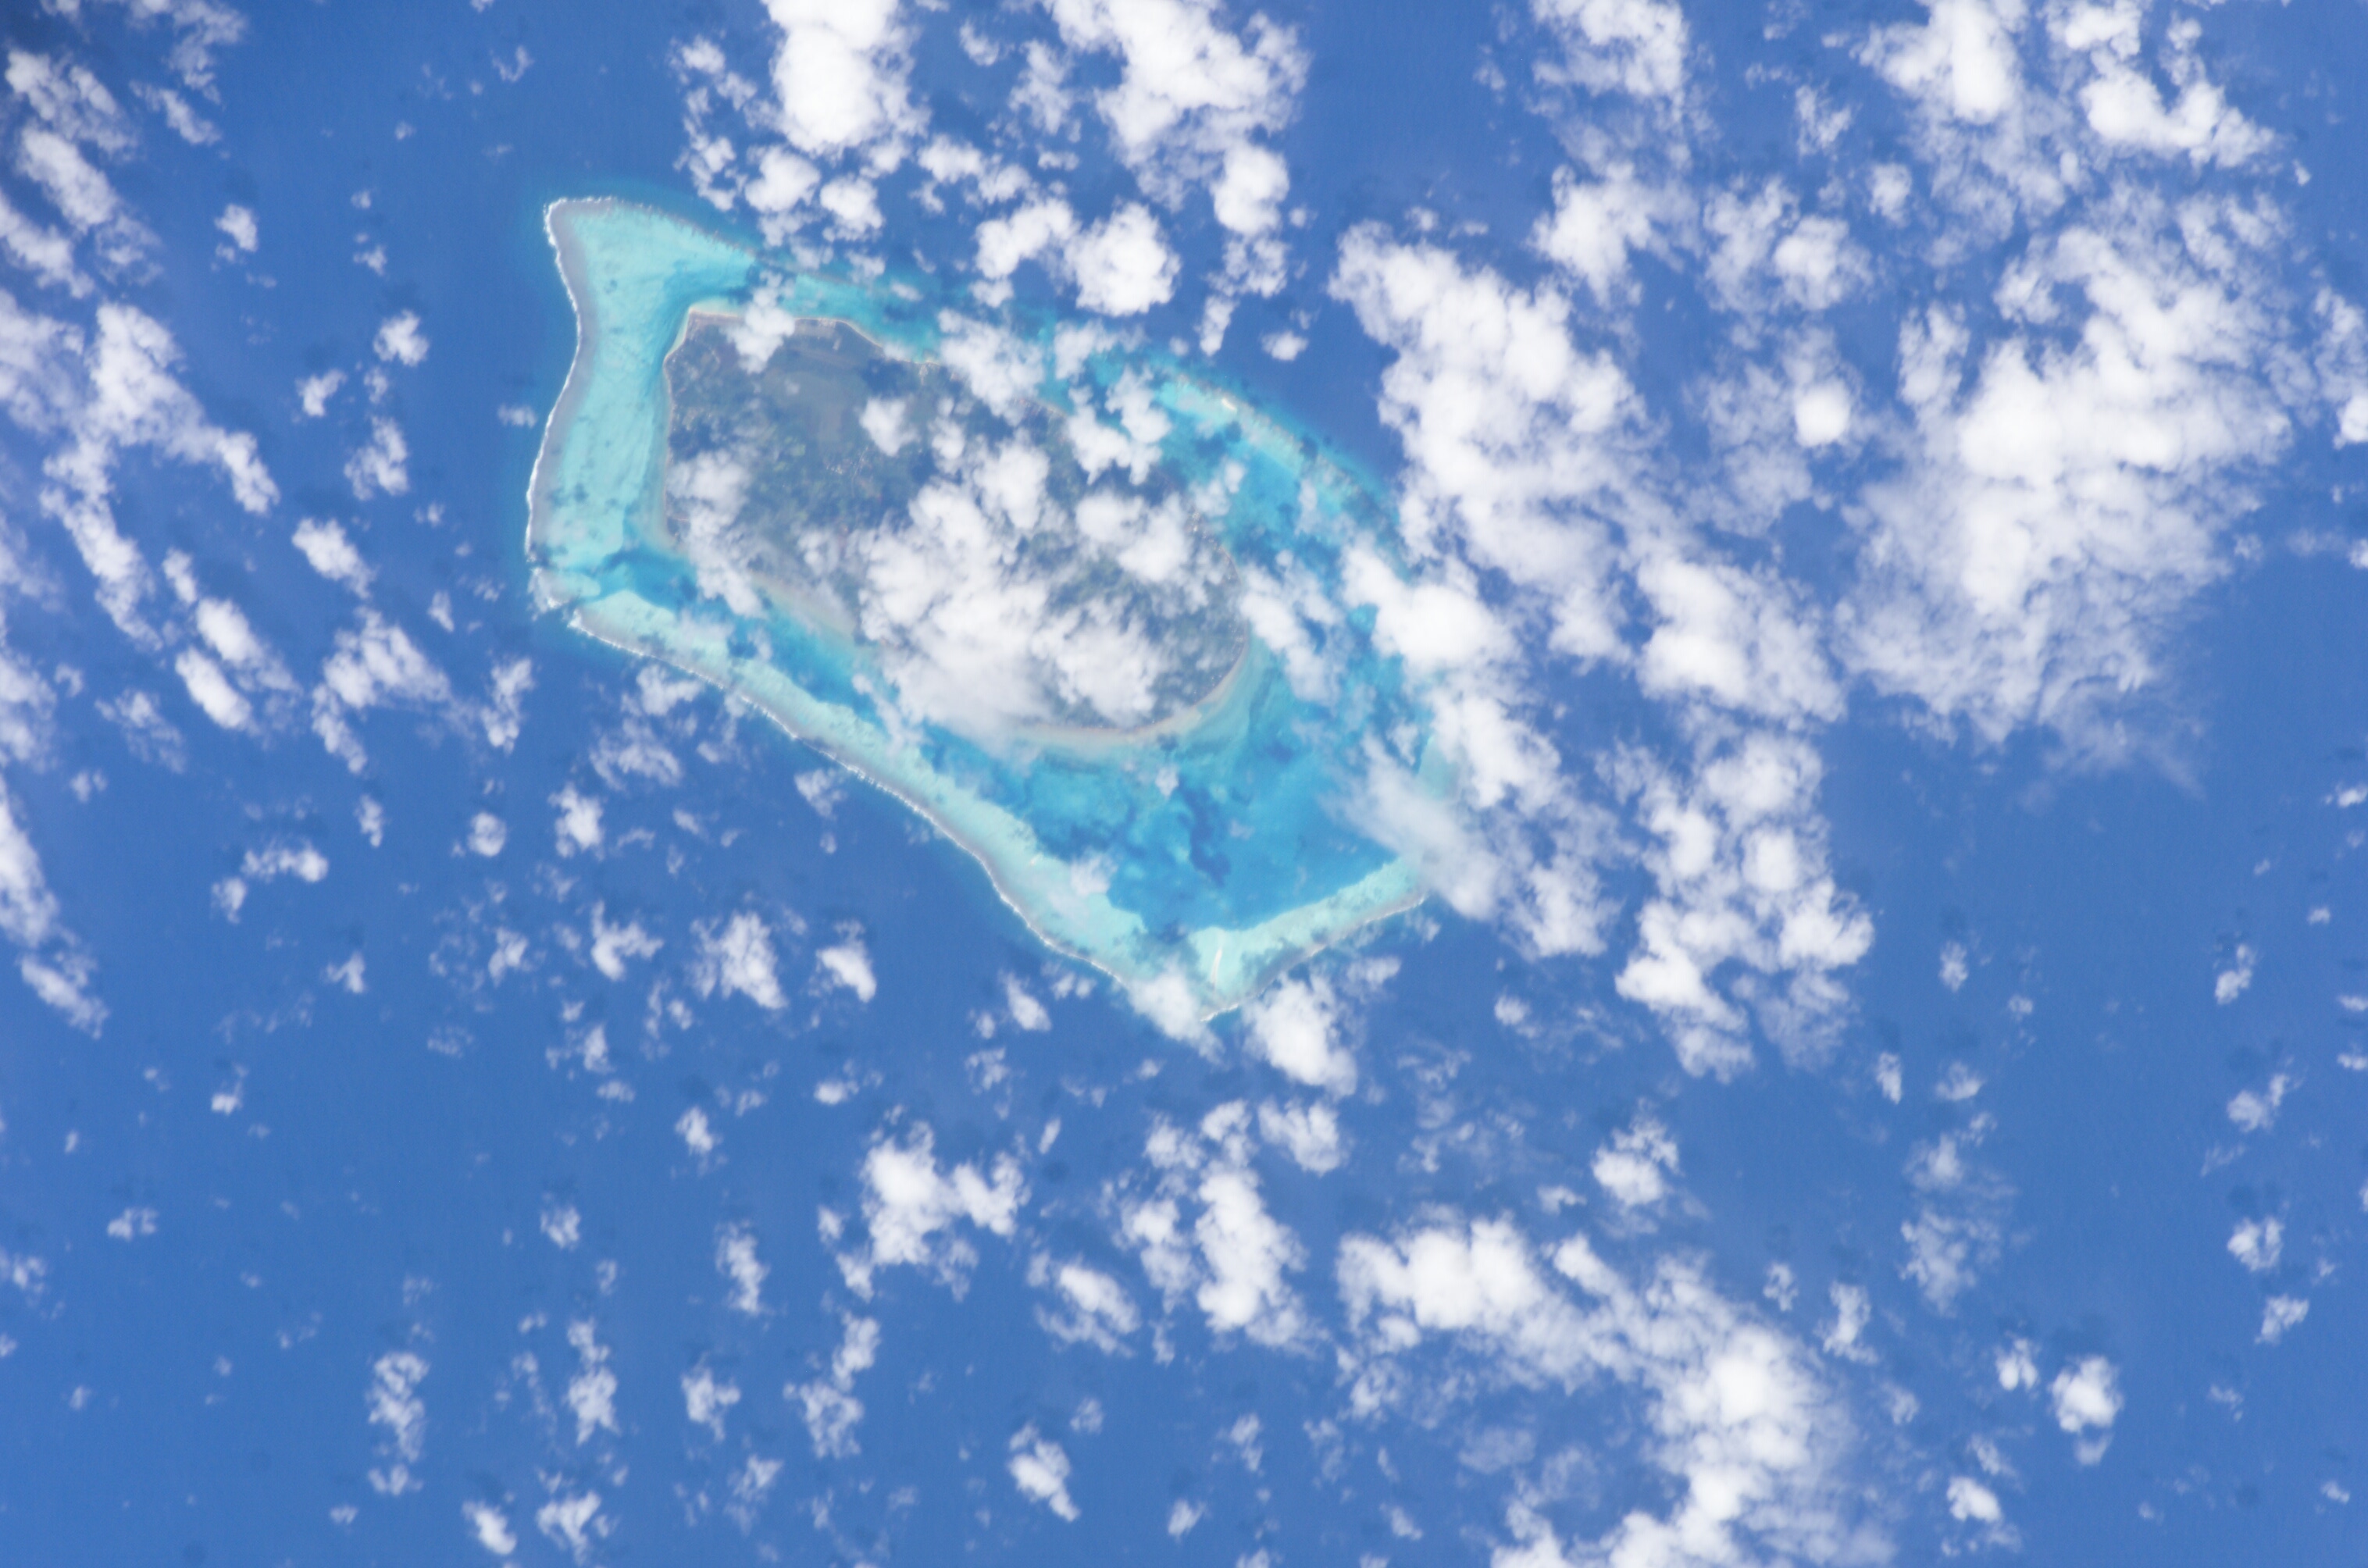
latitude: -23.4
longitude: -149.5
